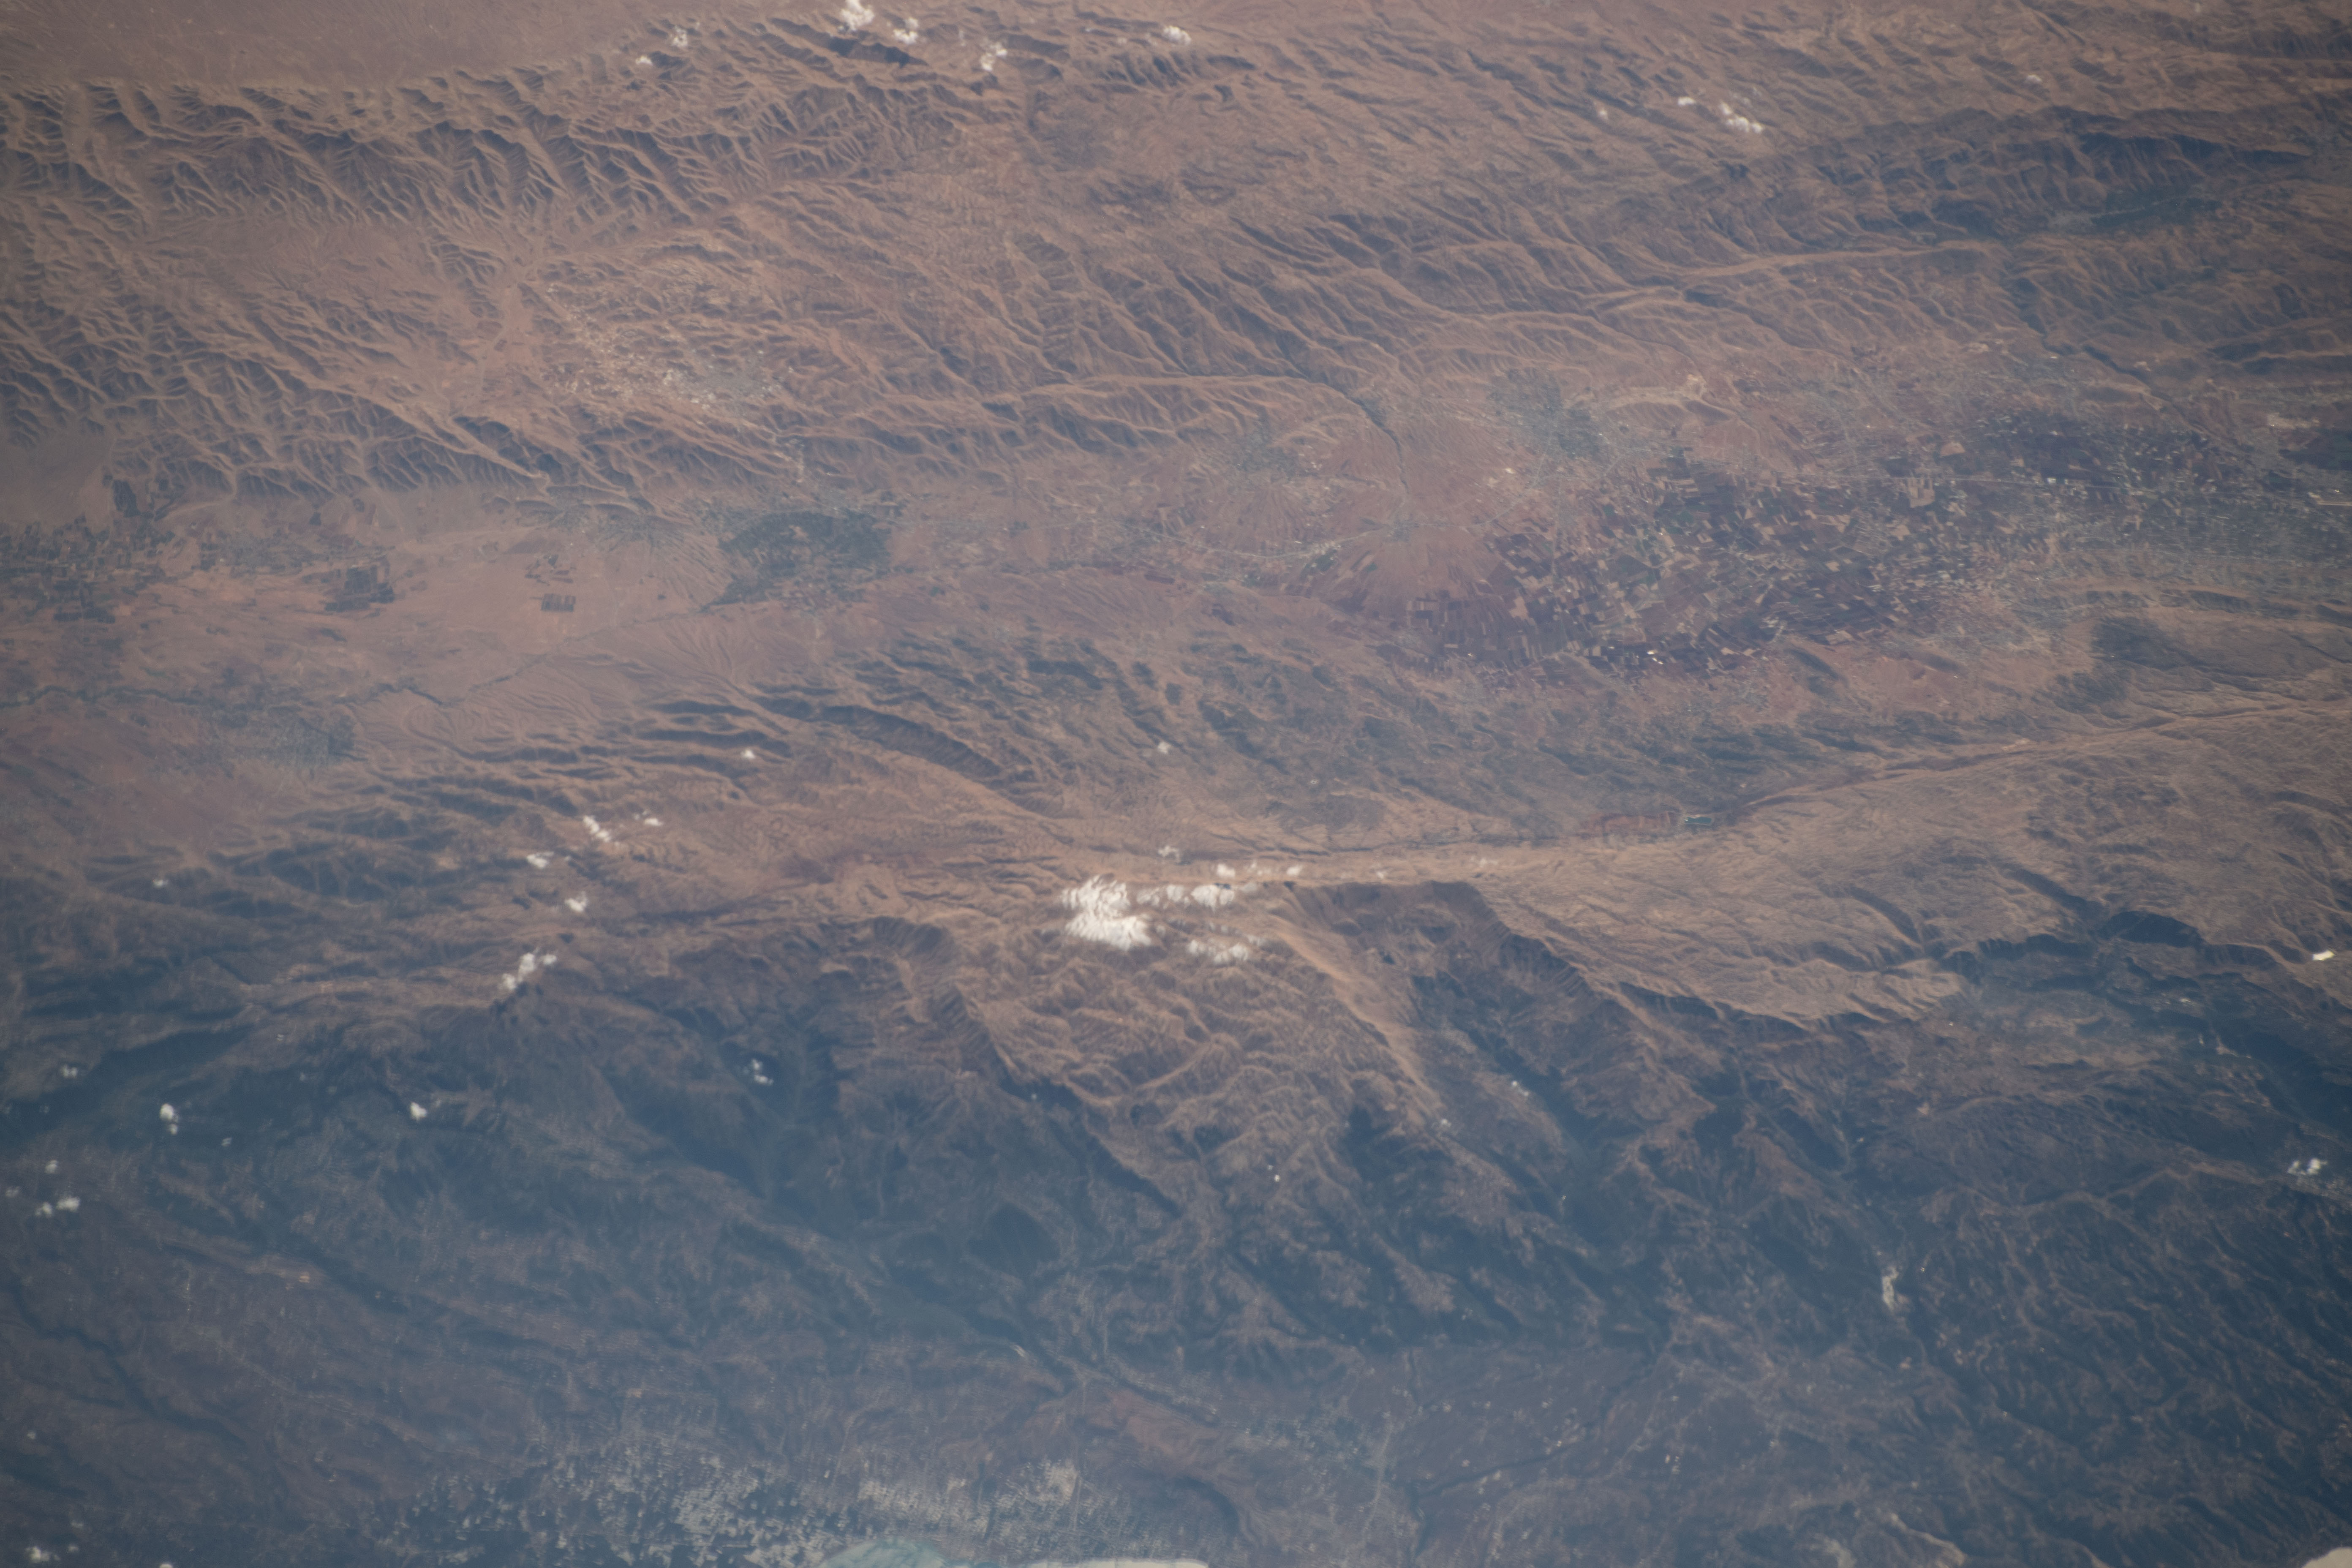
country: LEBANON
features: LEBANON MOUNTAINS, LABOUE, BAALBEK
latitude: 34.2
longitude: 36.2
